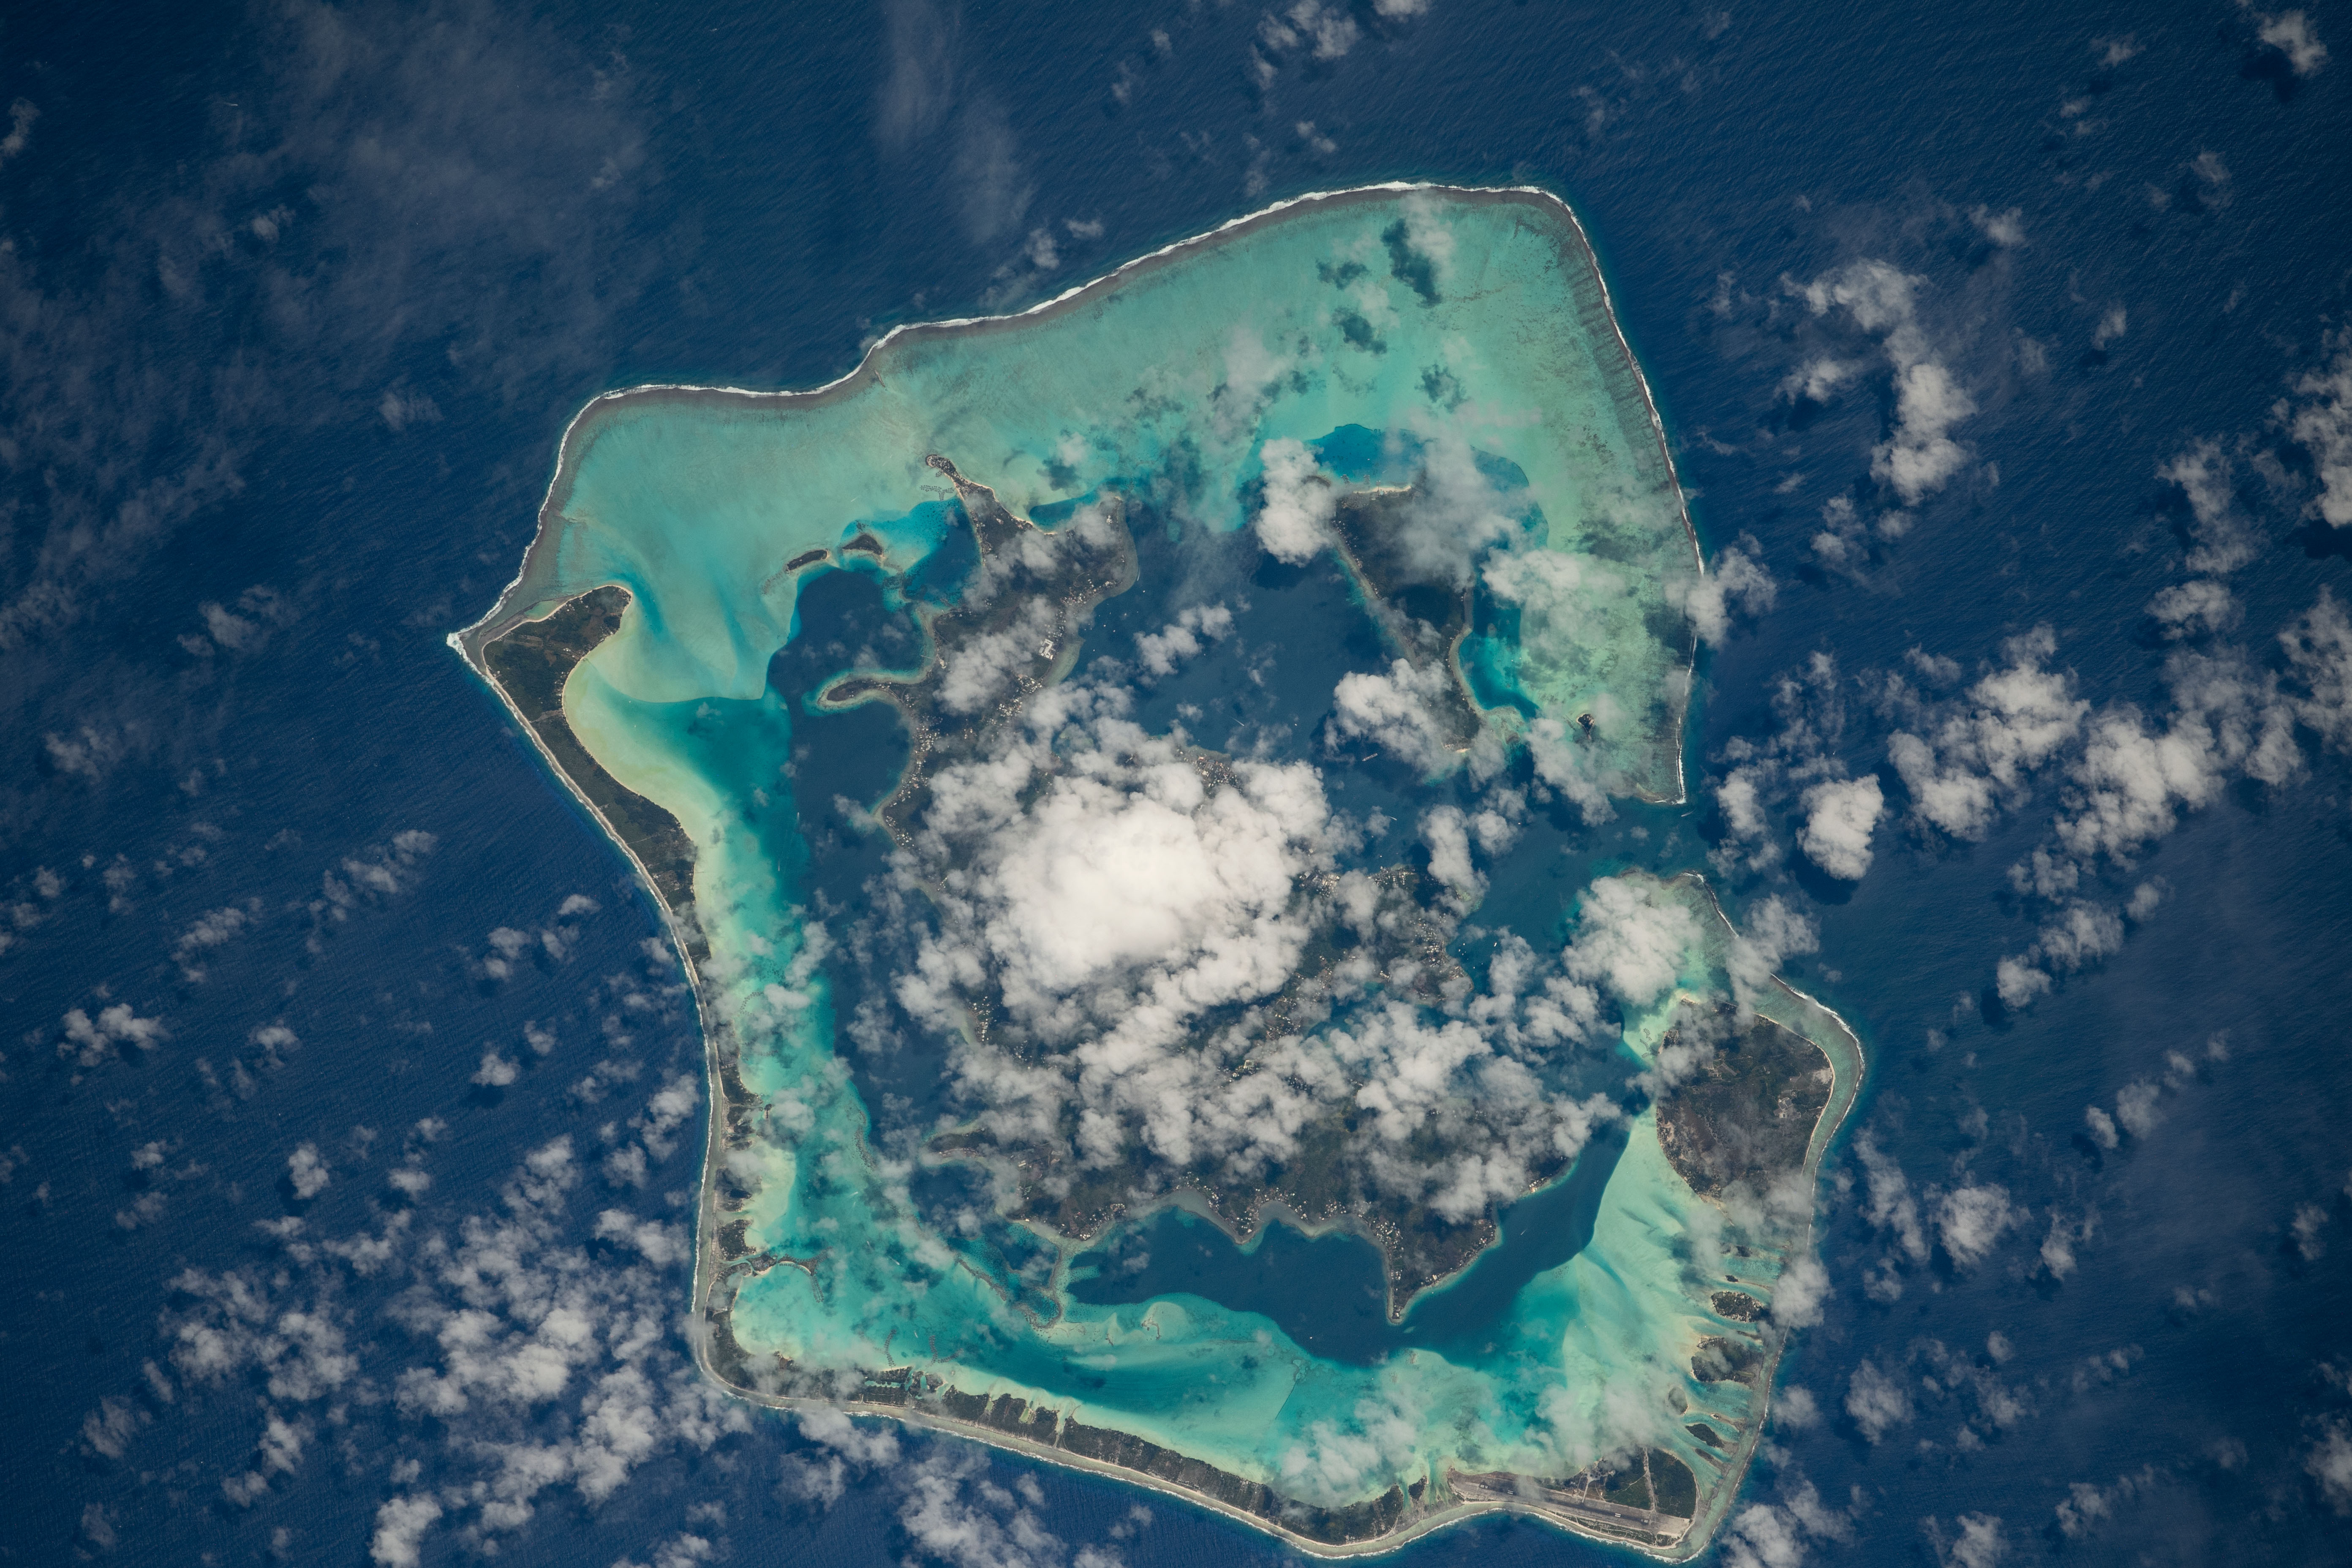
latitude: -16.5
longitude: -151.7
